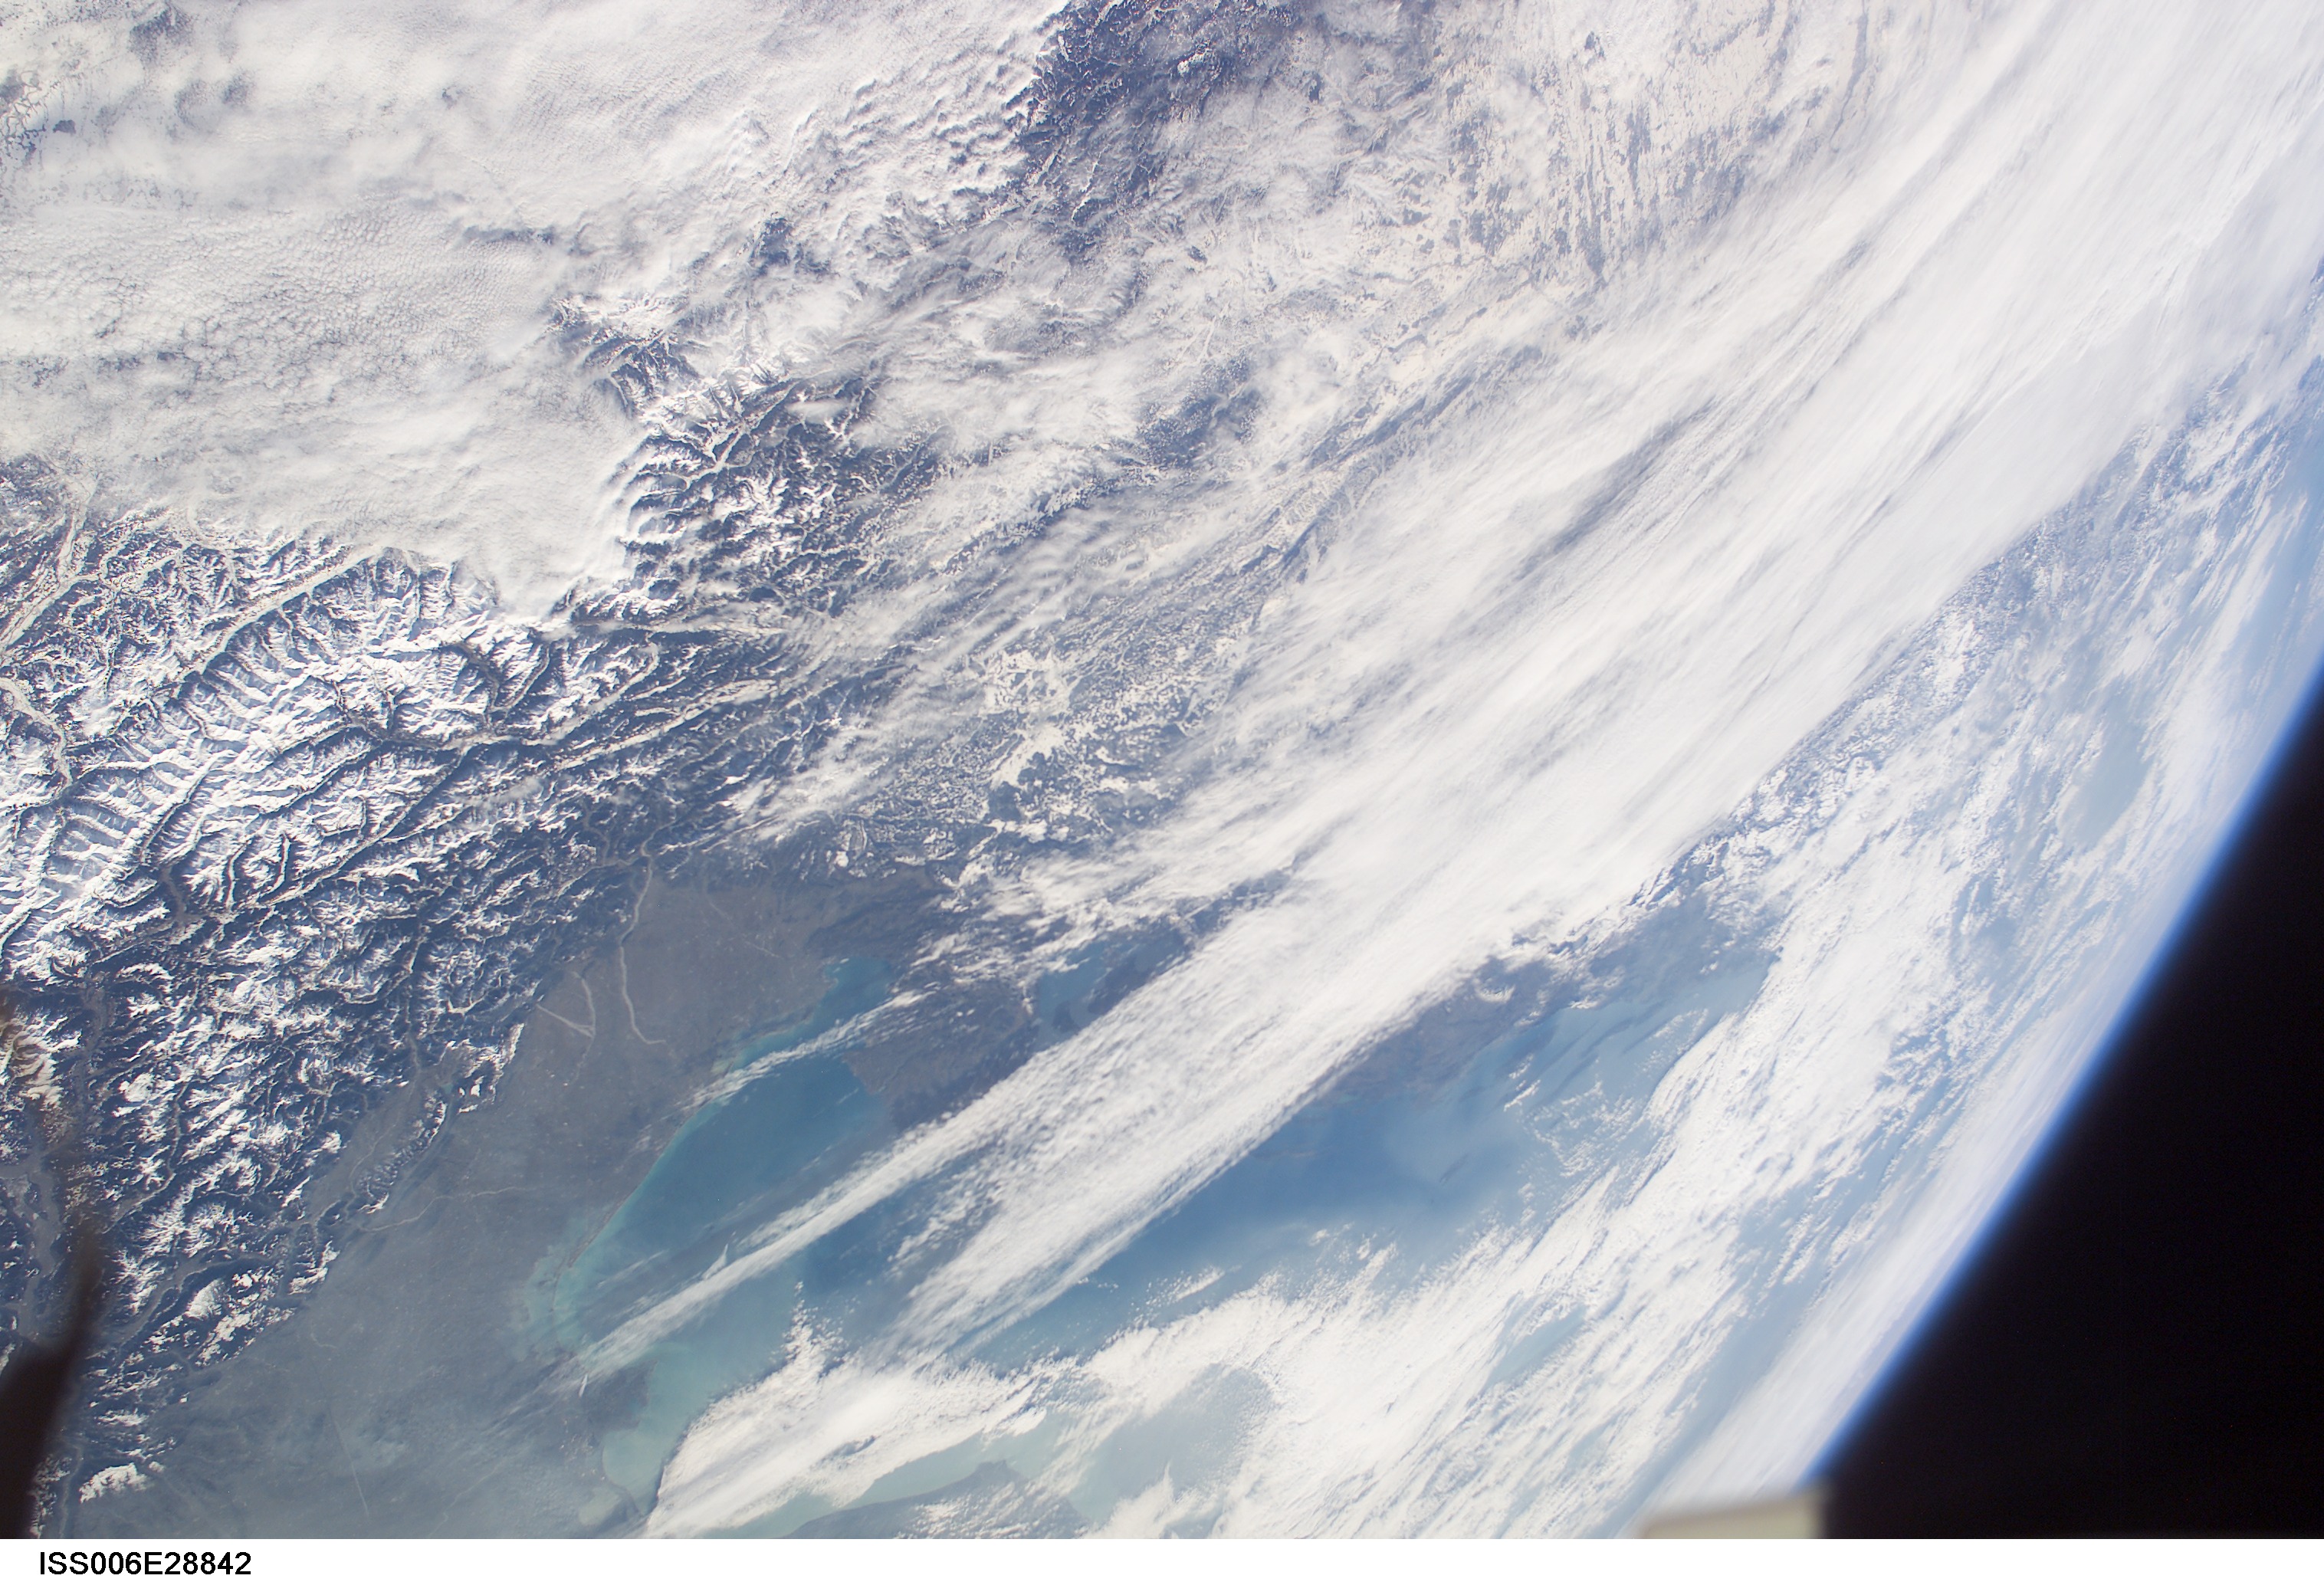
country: SLOVENIA
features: ADRIATIC S., VENICE, ATMOSPHERIC LIMB
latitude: 46.0
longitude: 15.5
